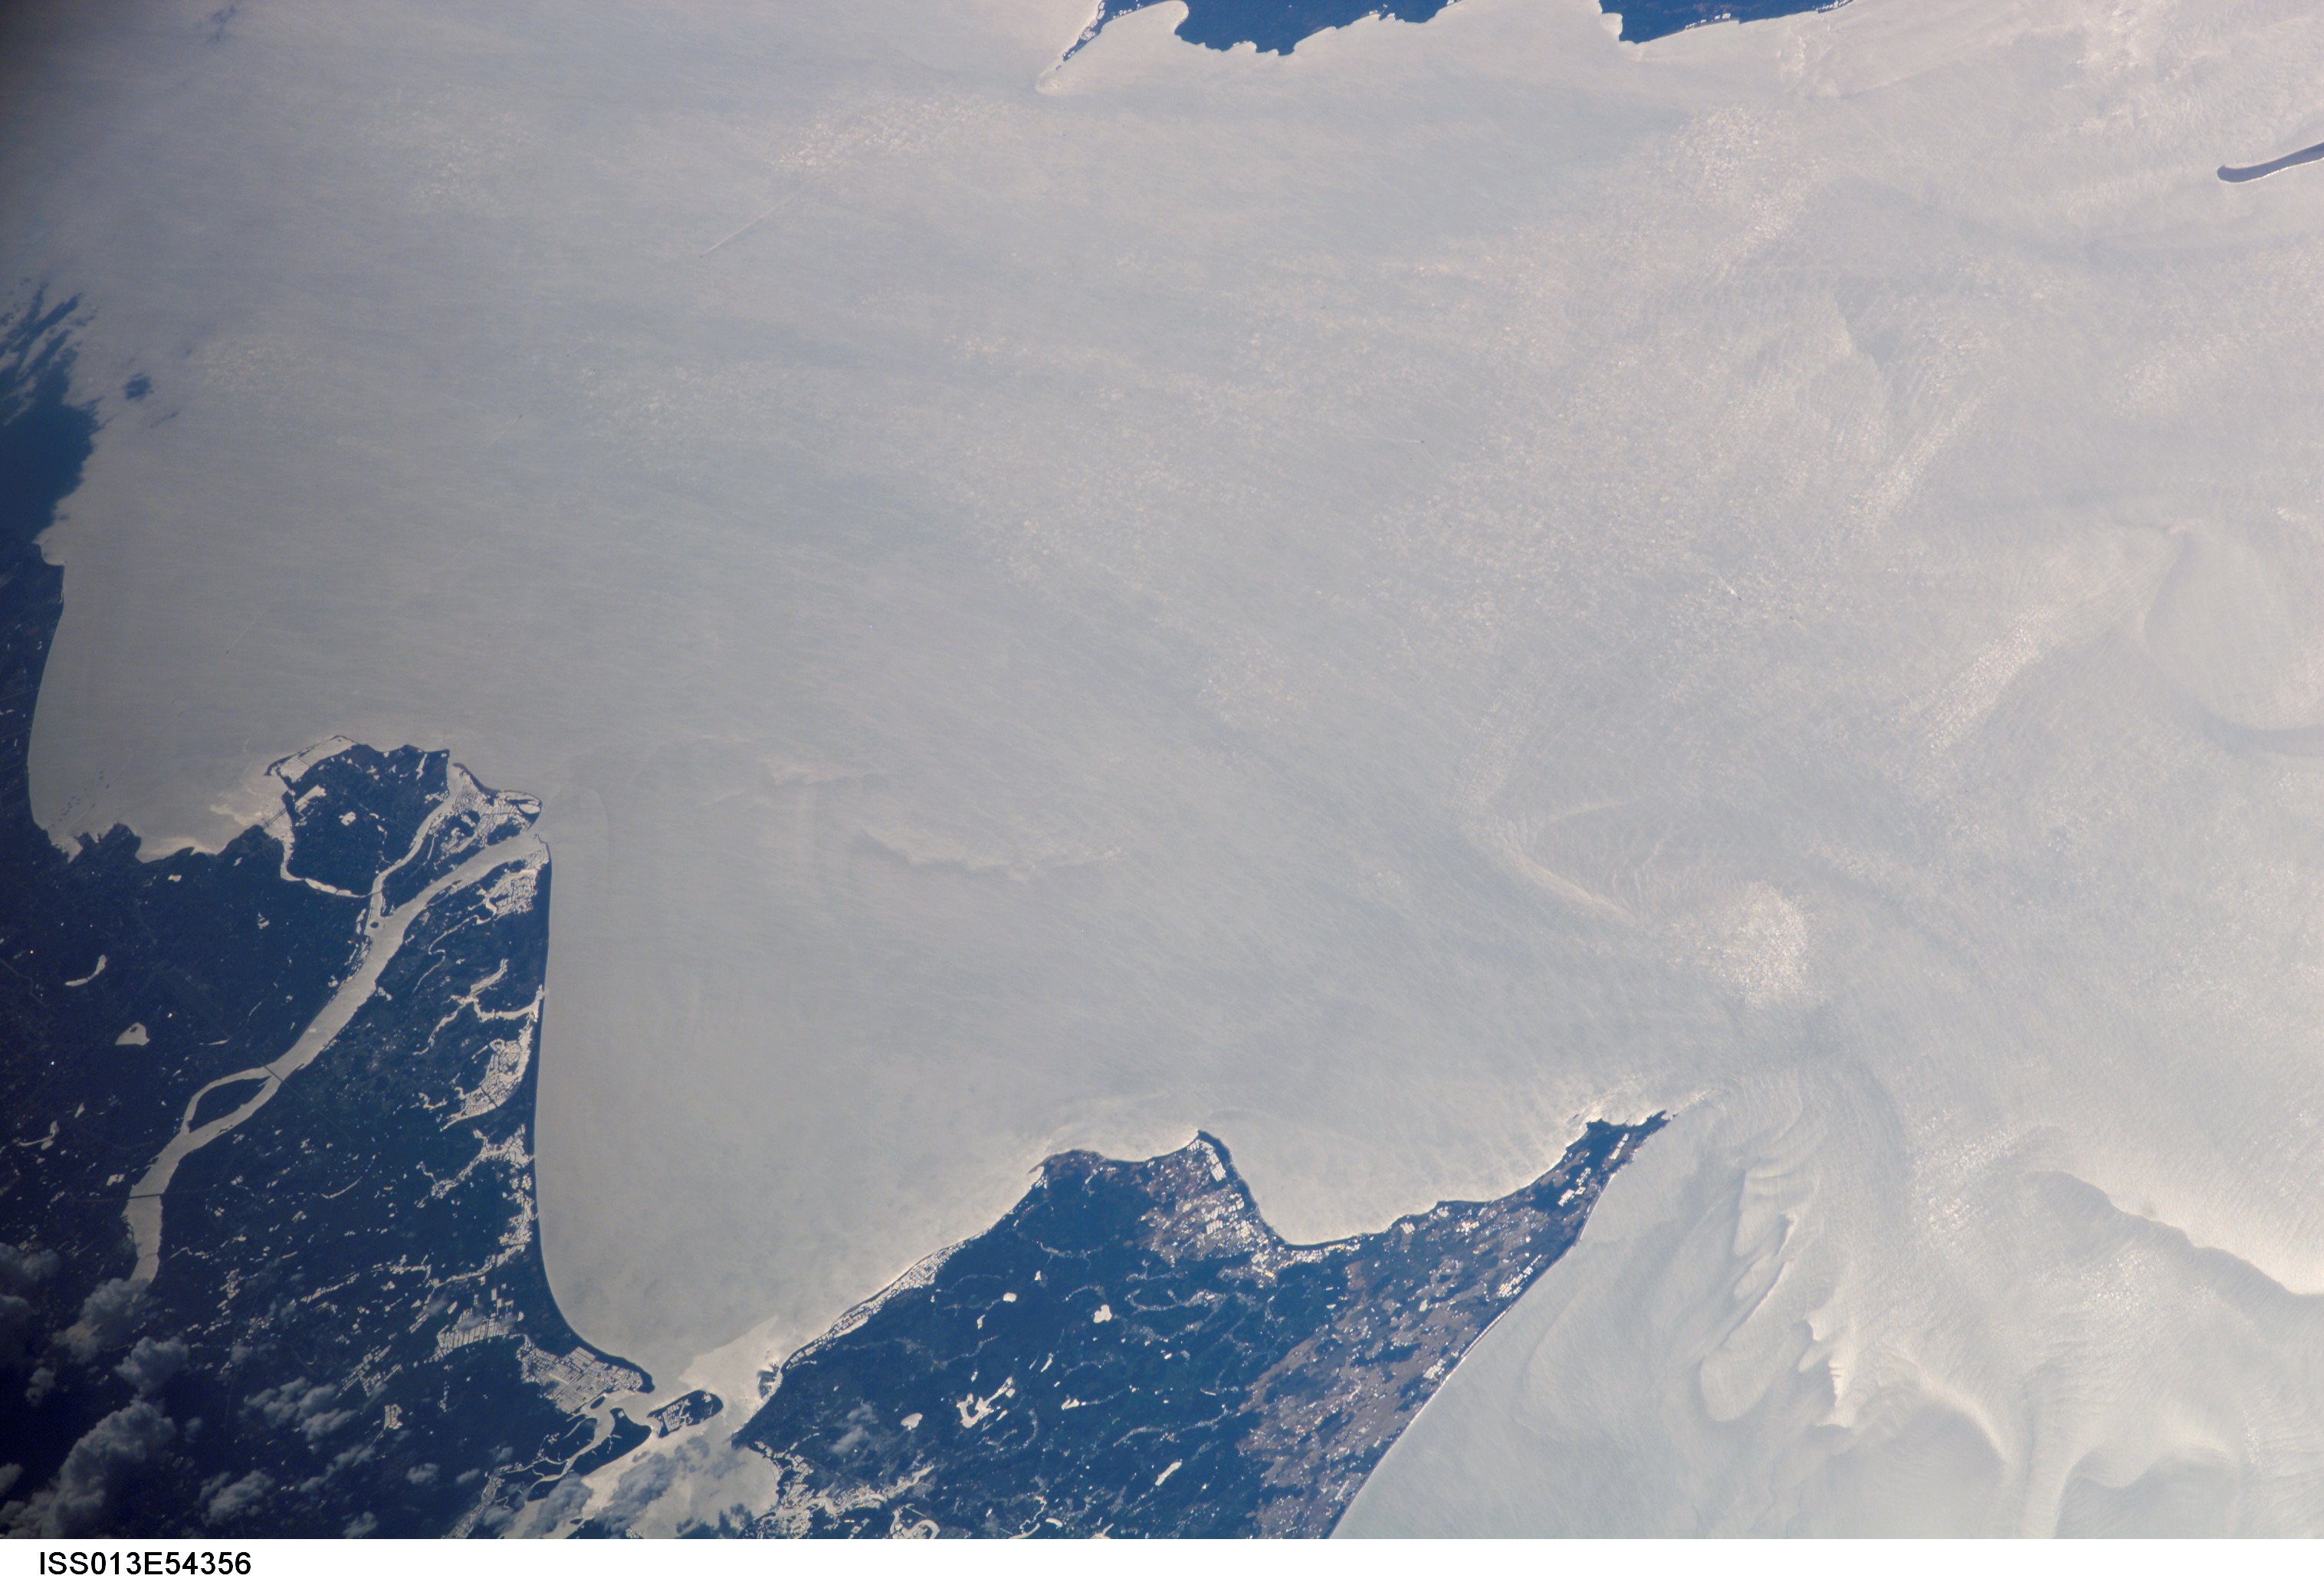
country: CHINA
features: SUNGLINT, HAINAN STRAIT, WAVES
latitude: 20.2
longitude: 110.5
